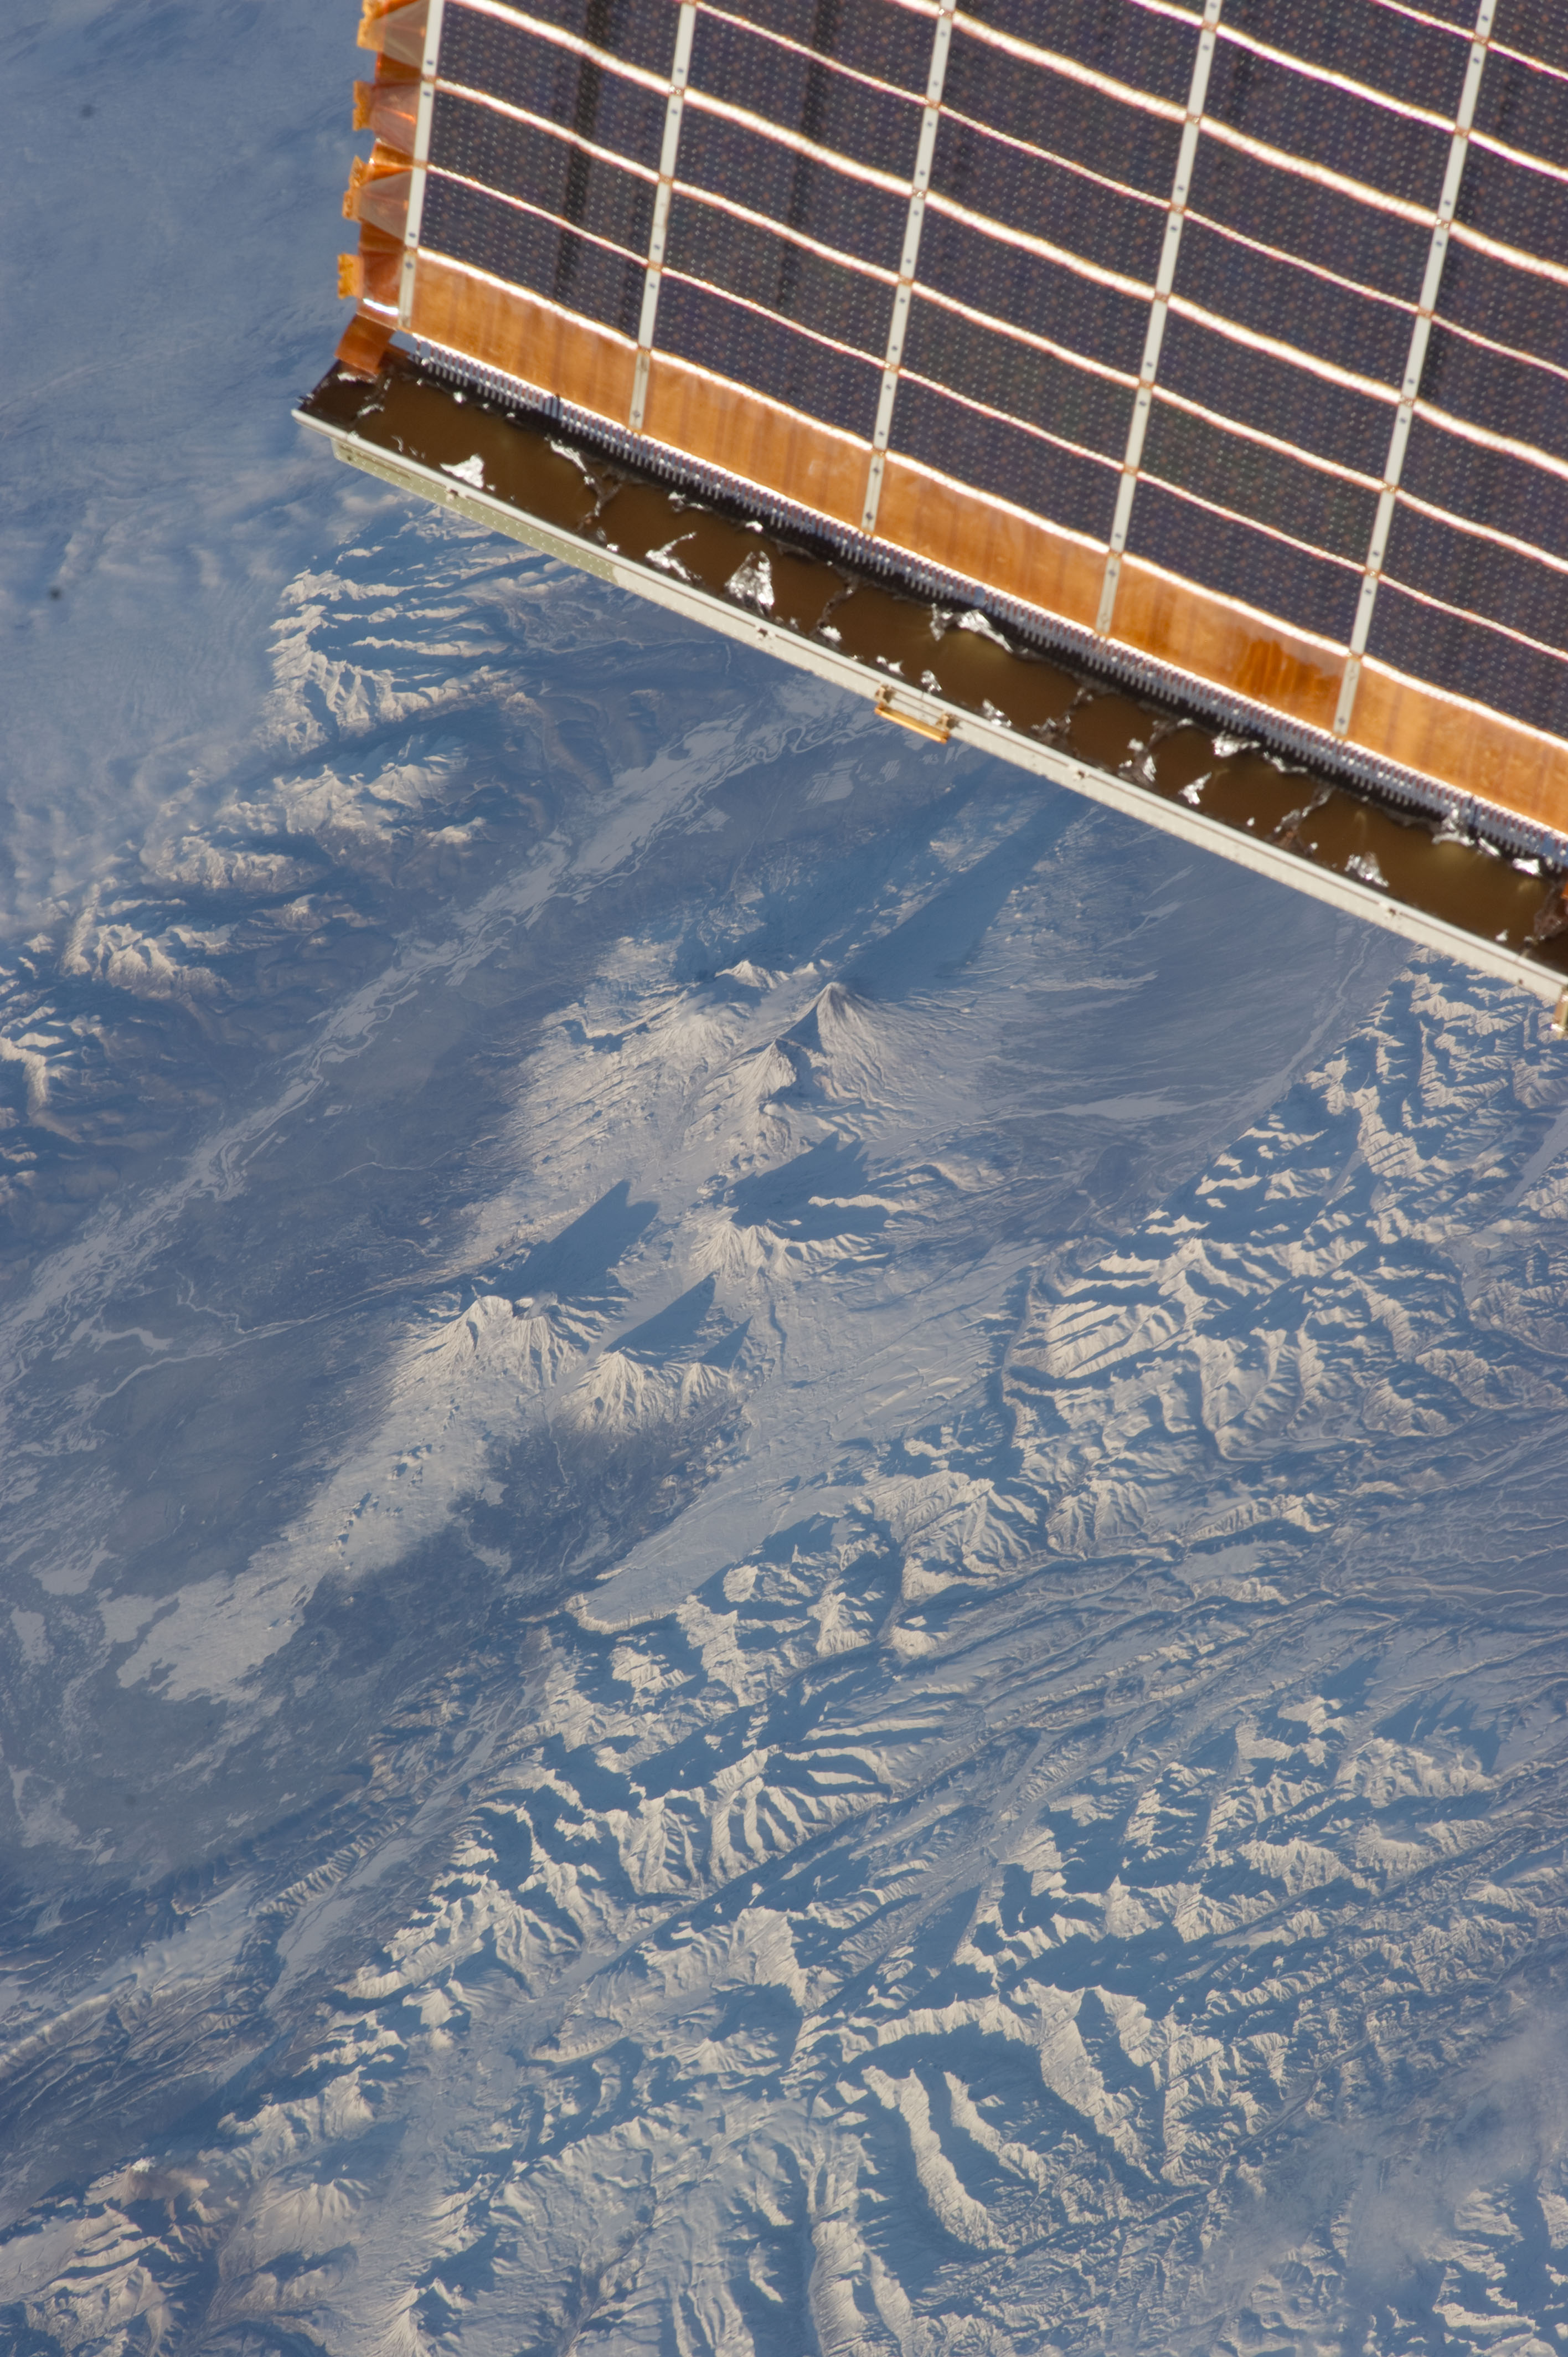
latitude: 55.9
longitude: 160.6
